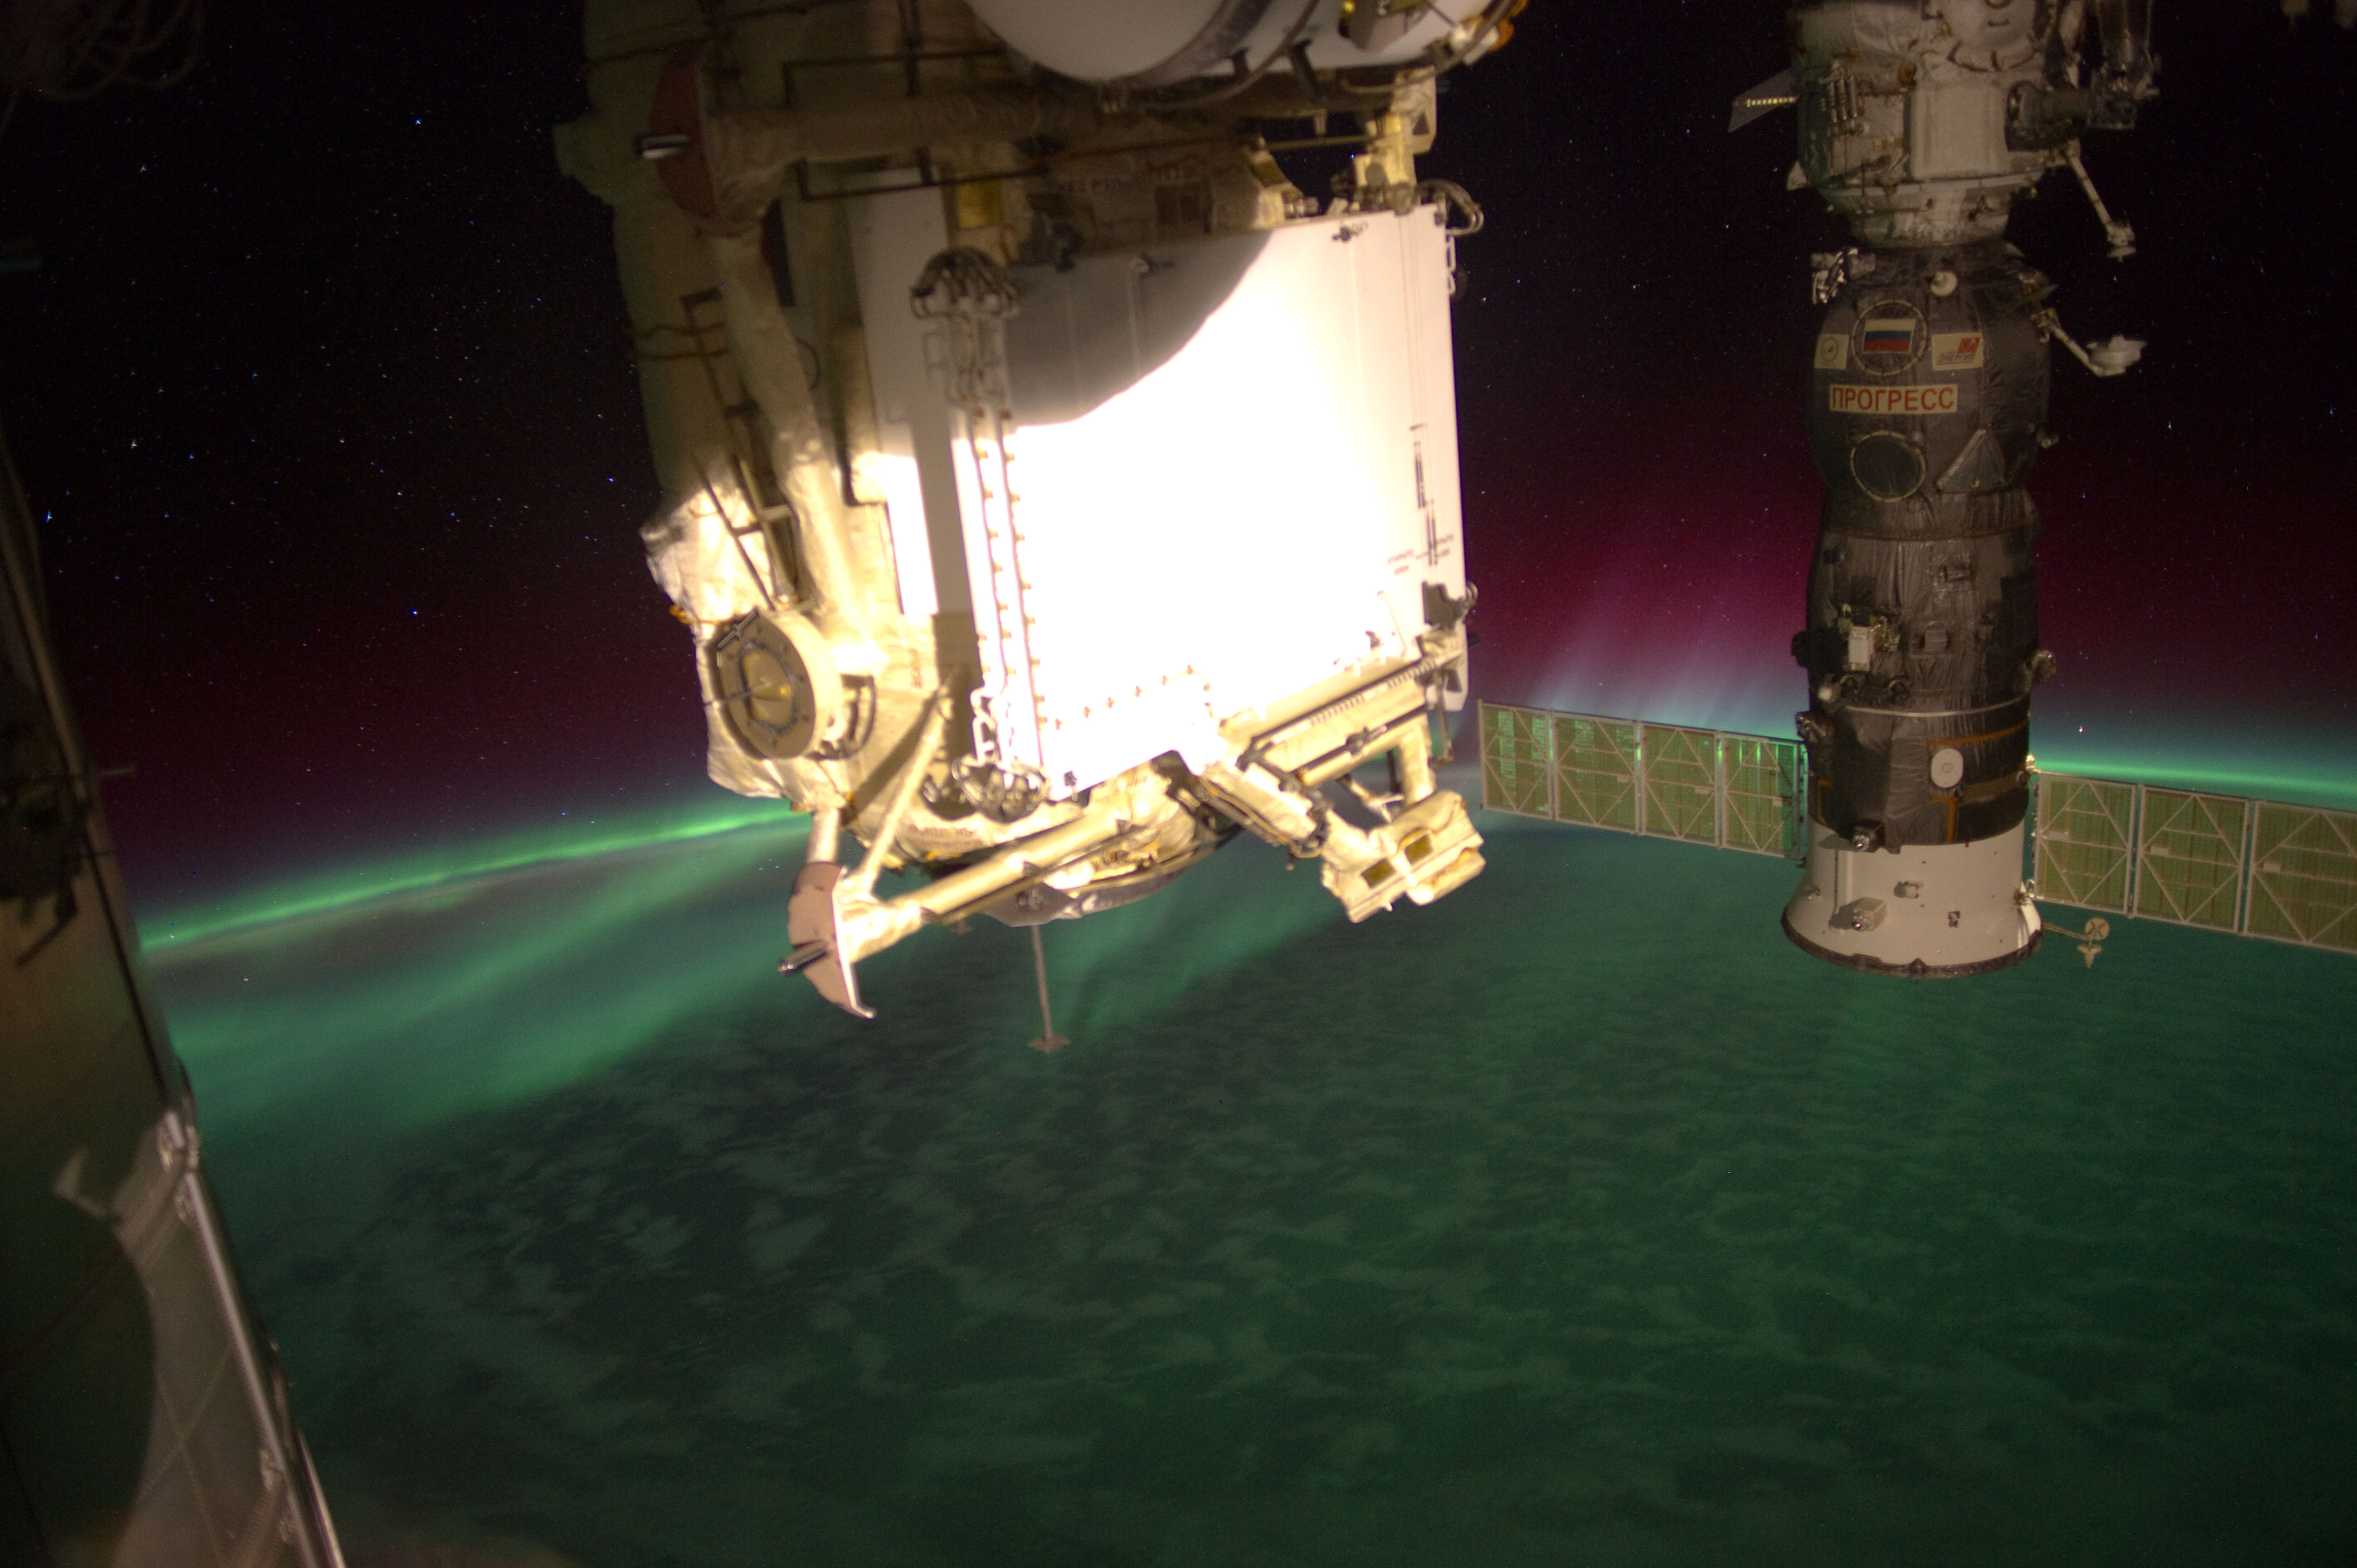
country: INDIAN OCEAN
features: PAN-AURORA AUSTRALIS, ATMOSPHERIC LIMB, STARS, ISS
